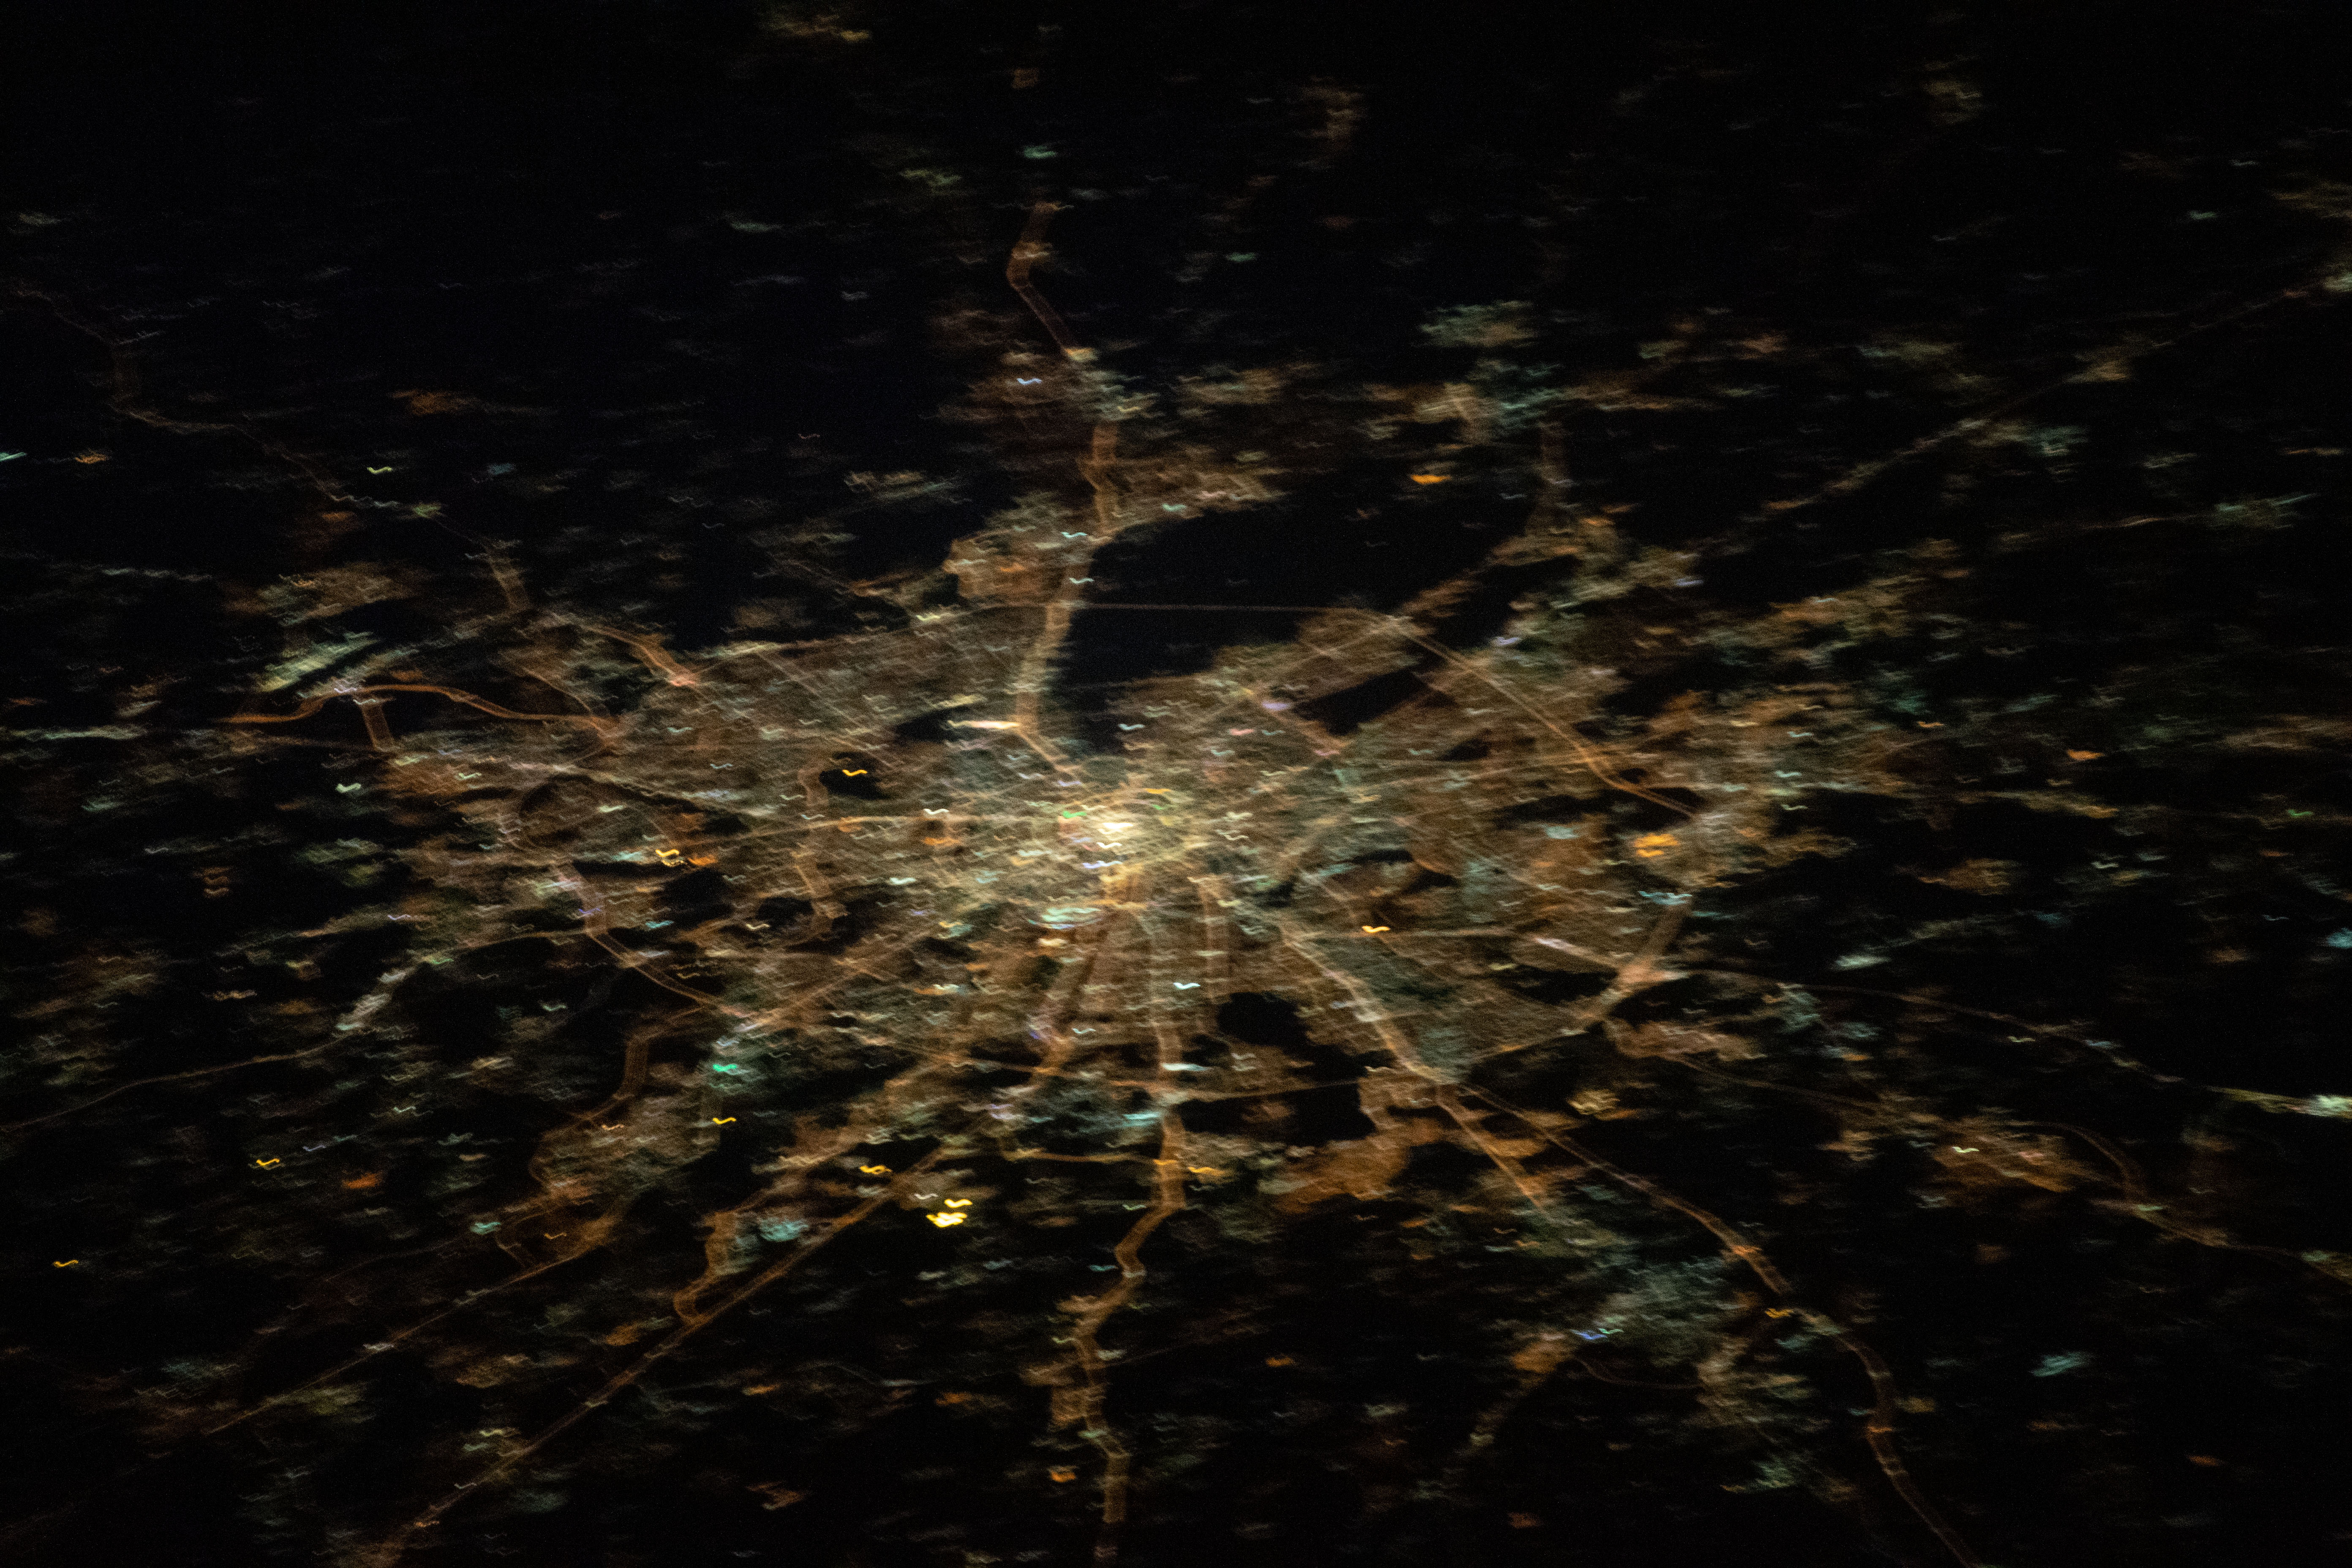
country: RUSSIAN FEDERATION
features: MOSCOW
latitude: 55.8
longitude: 37.7
